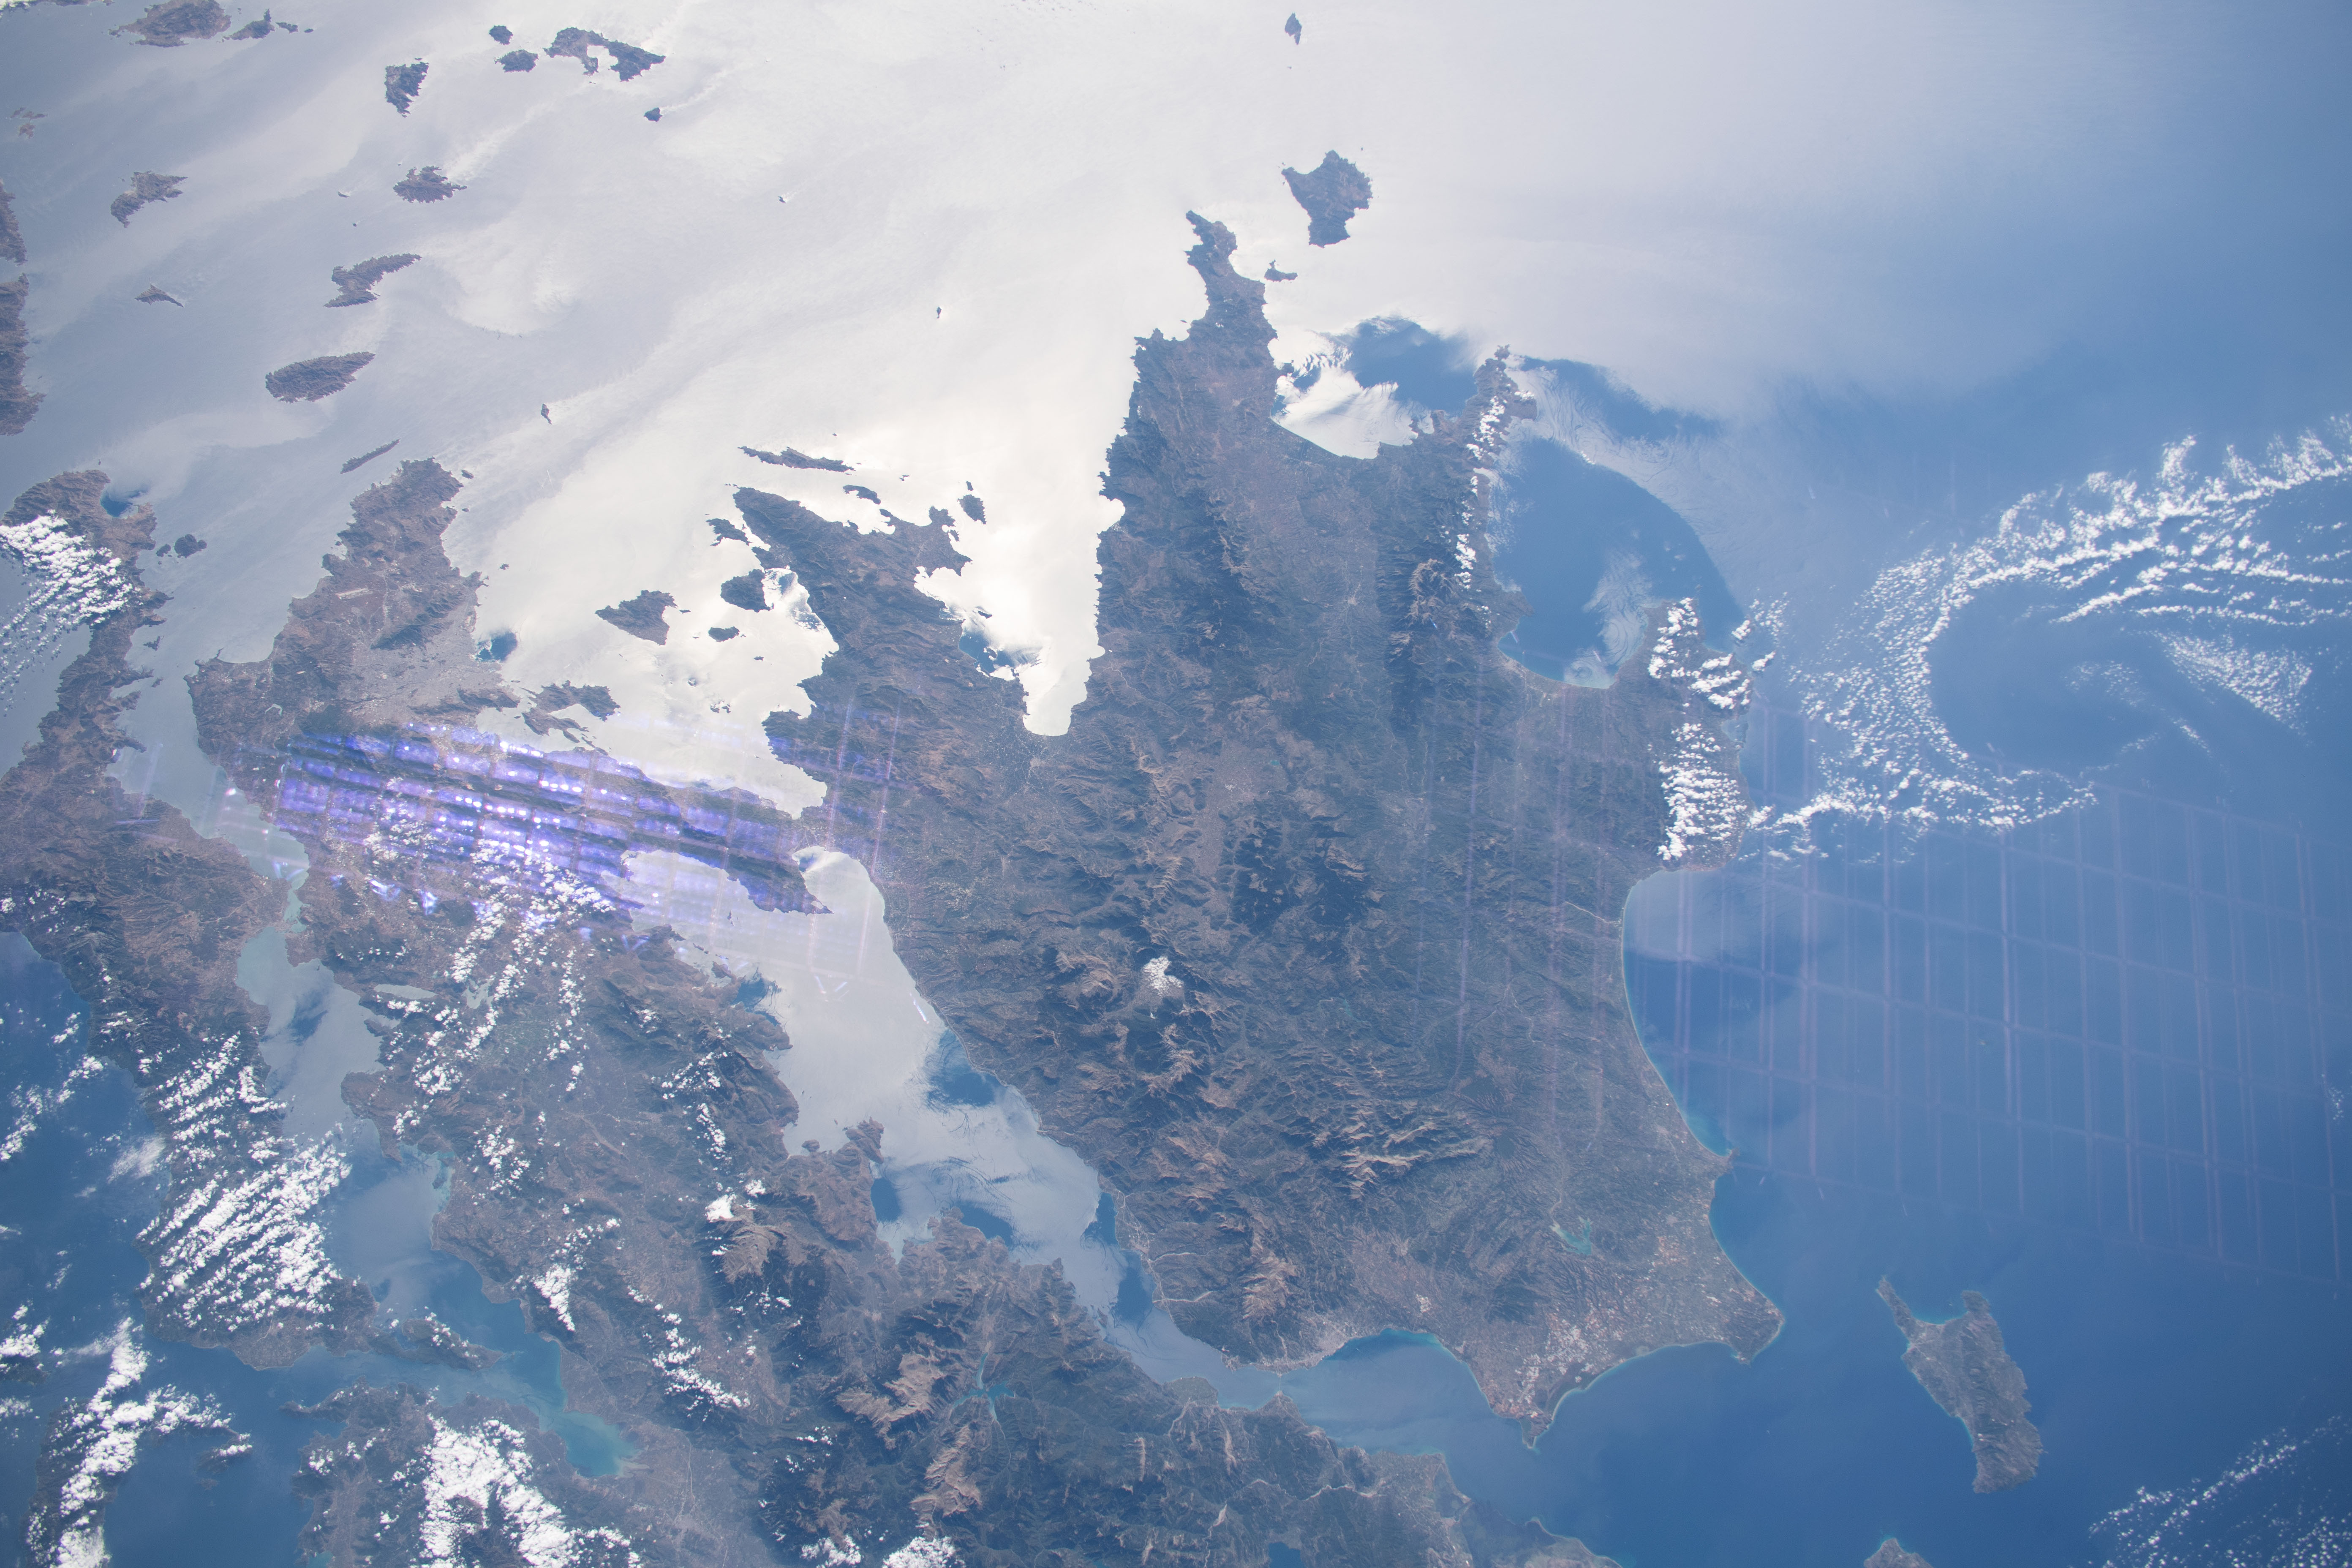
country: GREECE
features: PELOPONNISOS DYTIKI ELLADA KE LONIO, AIGINA
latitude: 37.5
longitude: 22.5
